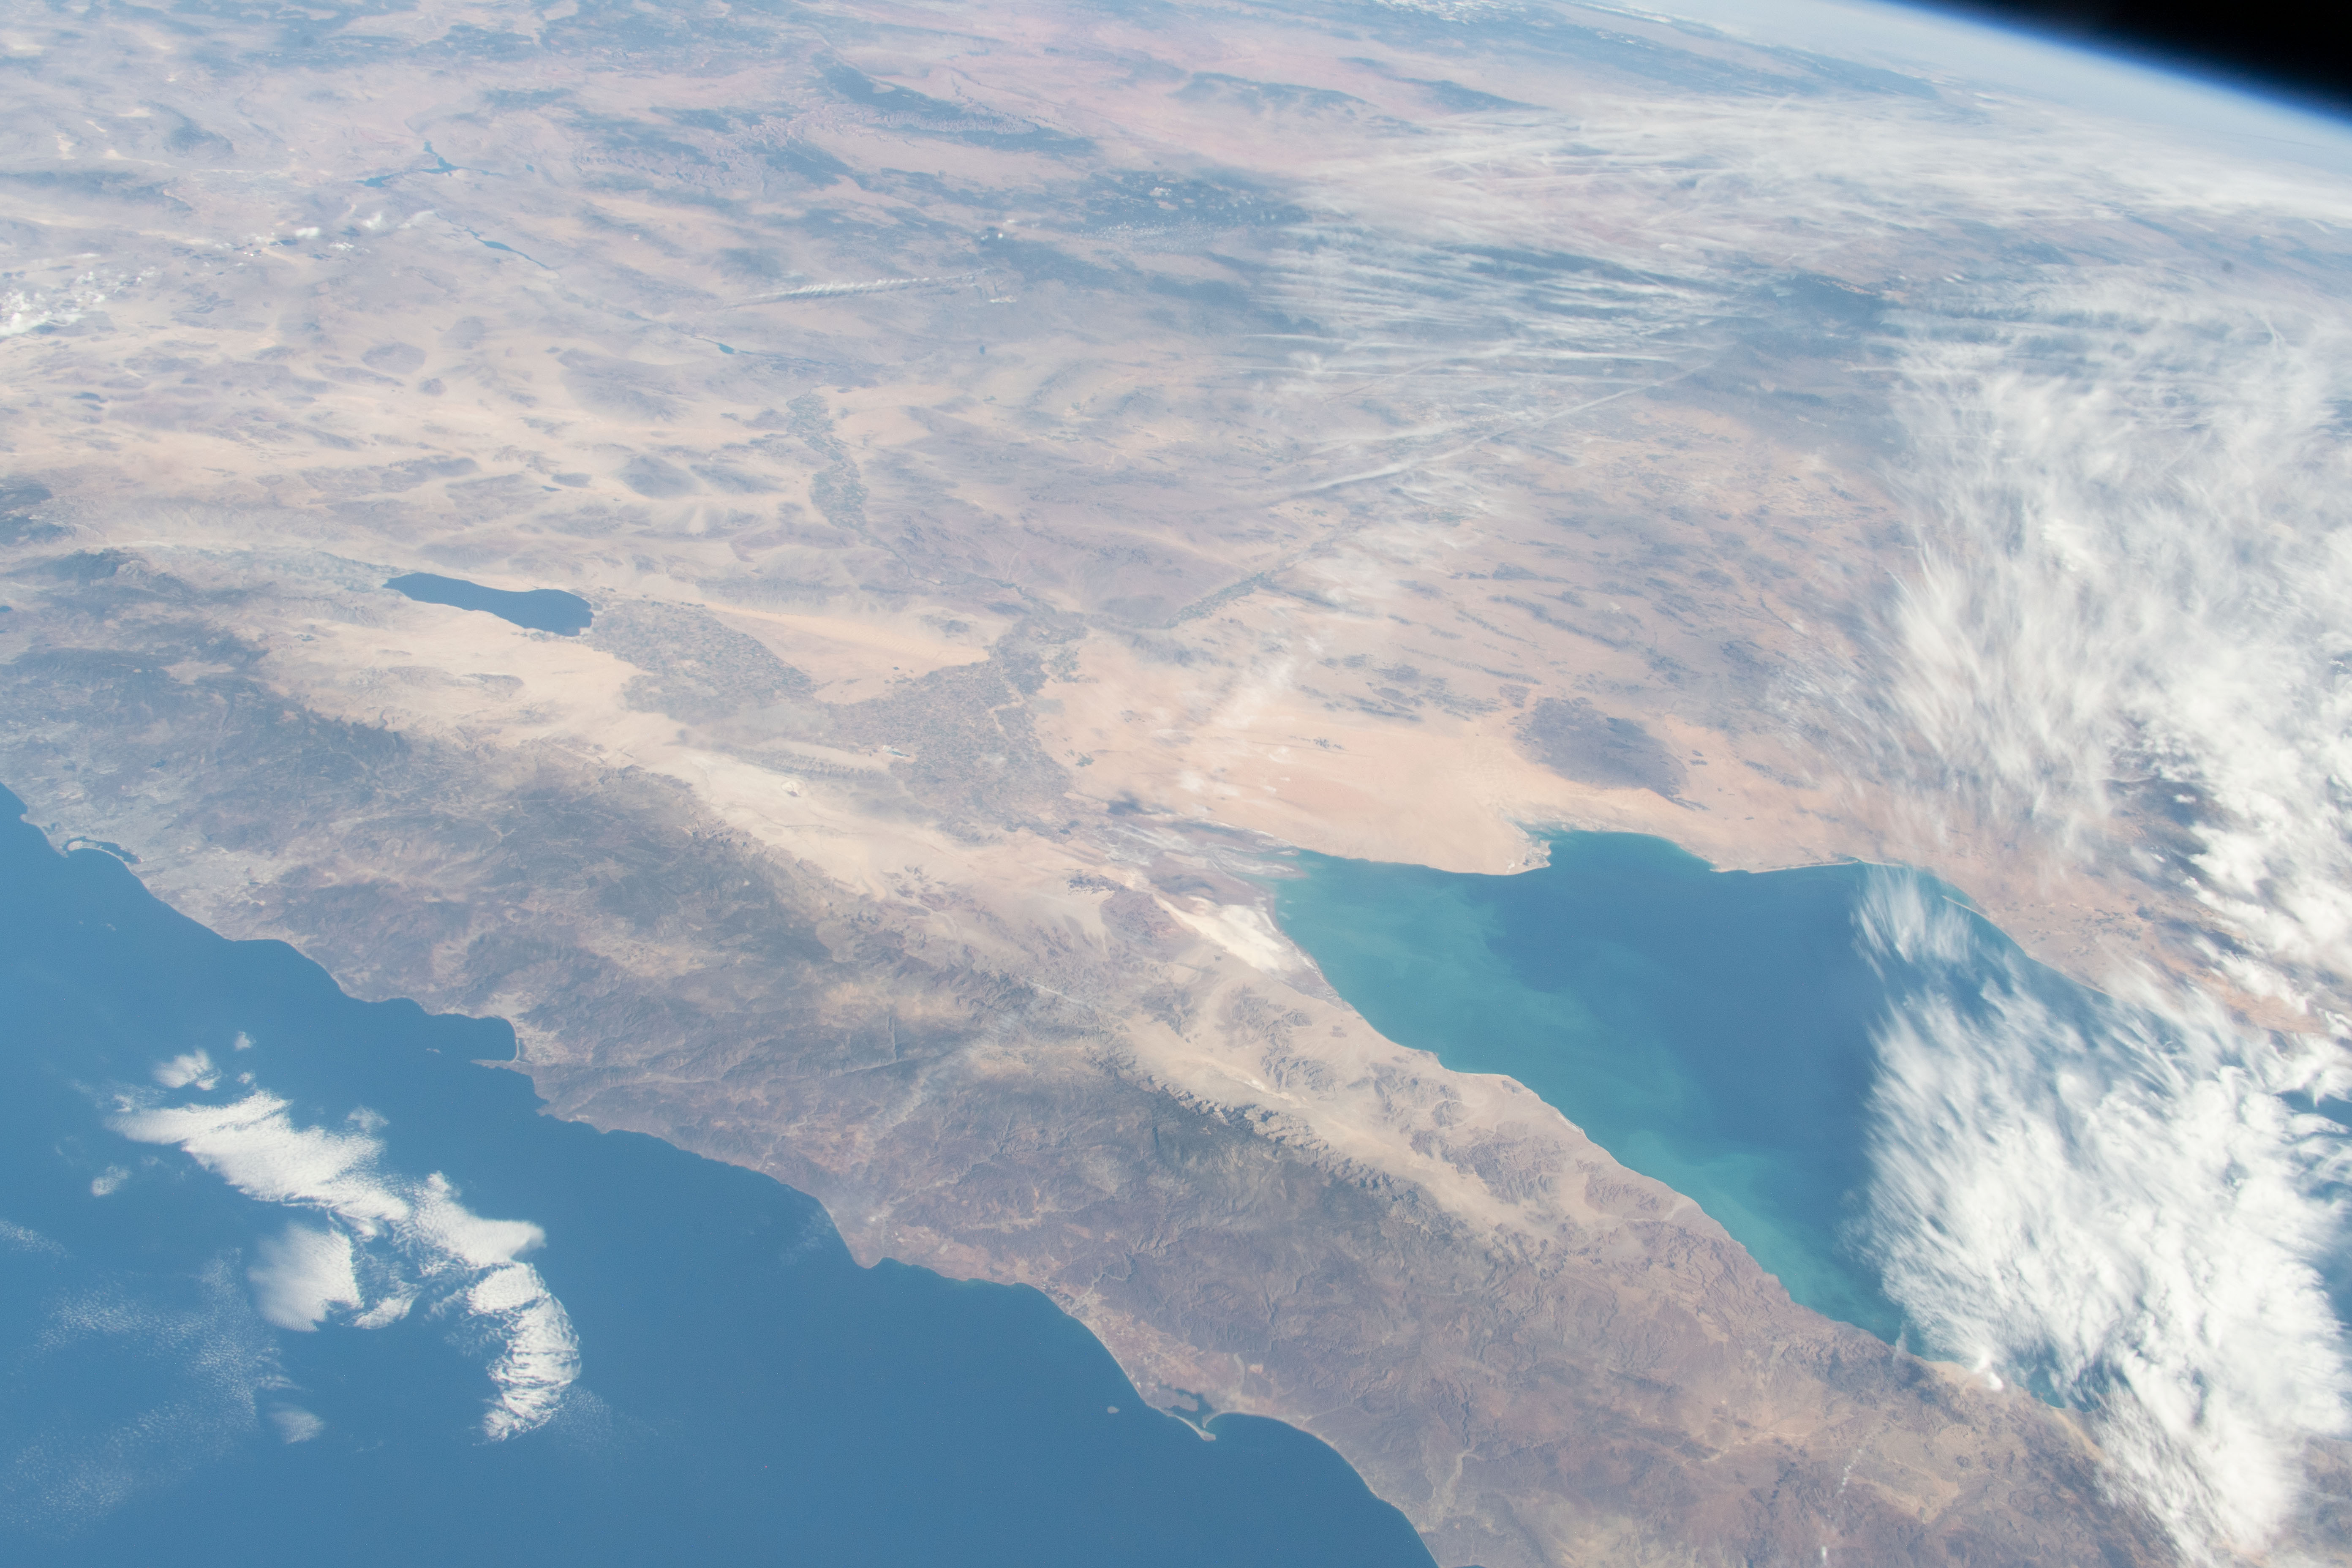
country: MEXICO
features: GULF OF CALIFORNIA, SONORAN DESERT, SALTON SEA, WAGNER BASIN
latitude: 32.0
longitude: -114.0
